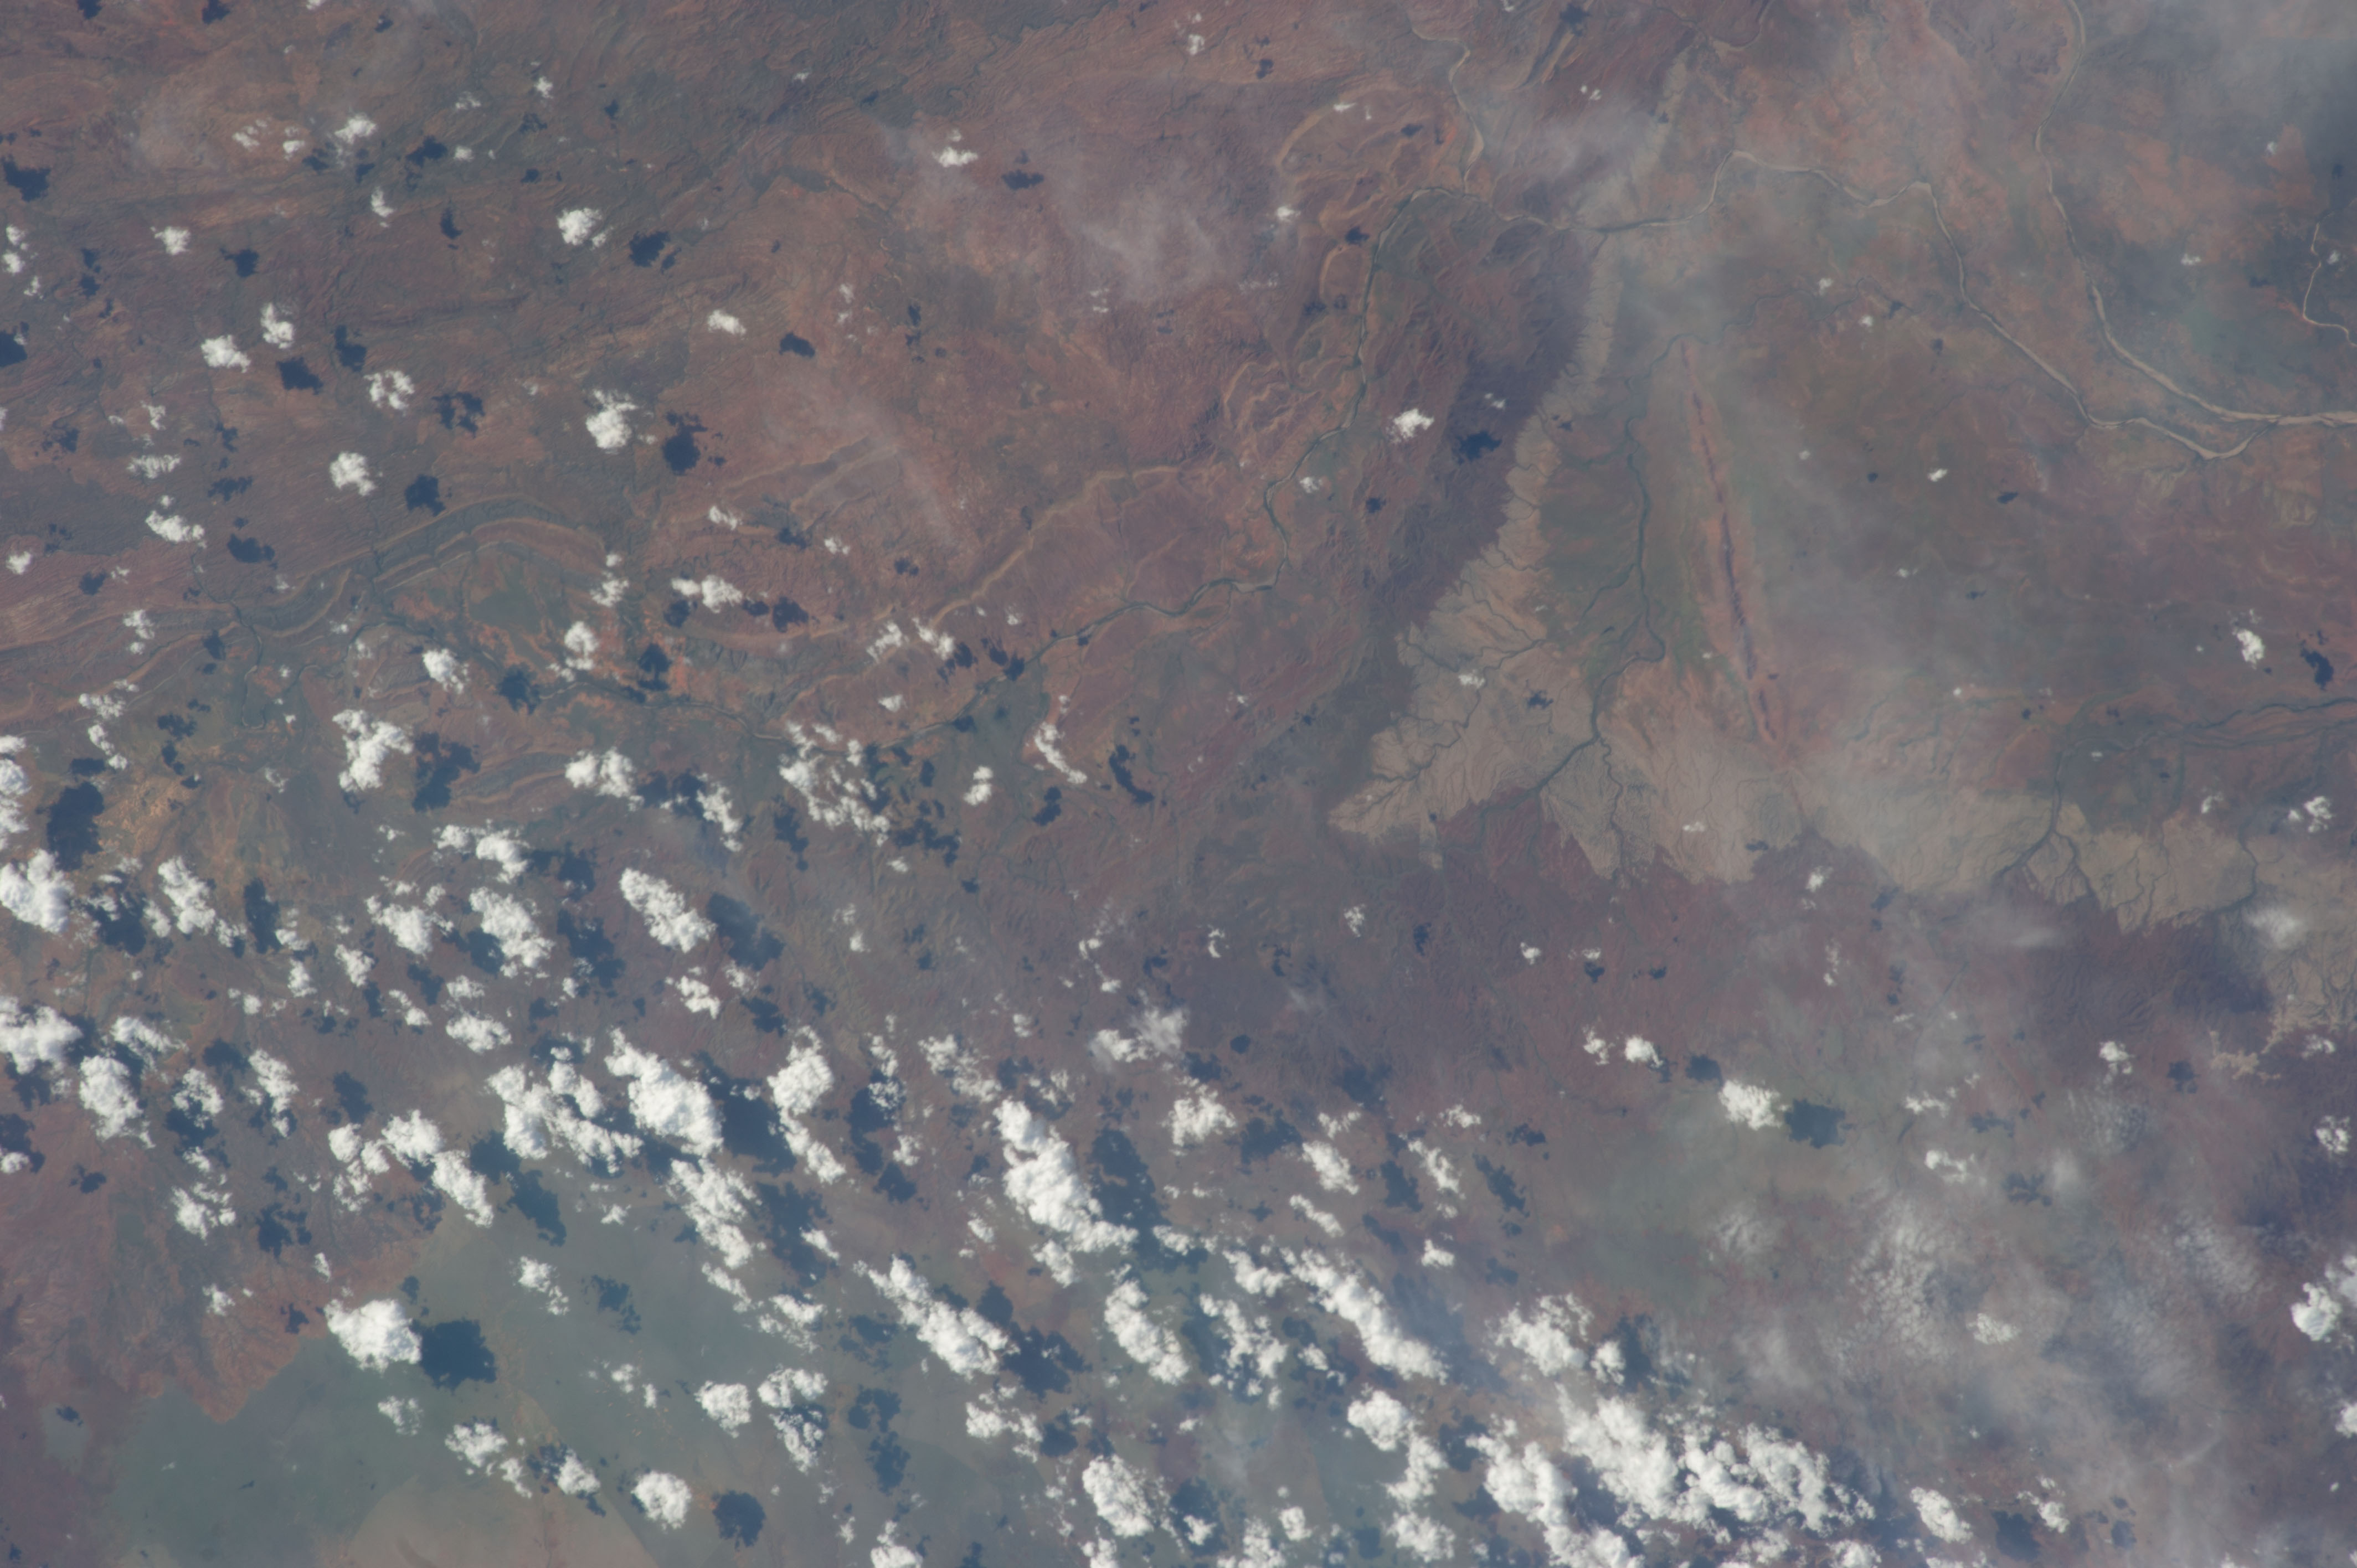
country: AUSTRALIA-WA
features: ORD RIVER, PANTON RIVER, TURNER RIVER, CASTLE CREEK, HILLS, DRAIN., RAVINES
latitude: -18.0
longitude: 128.3
